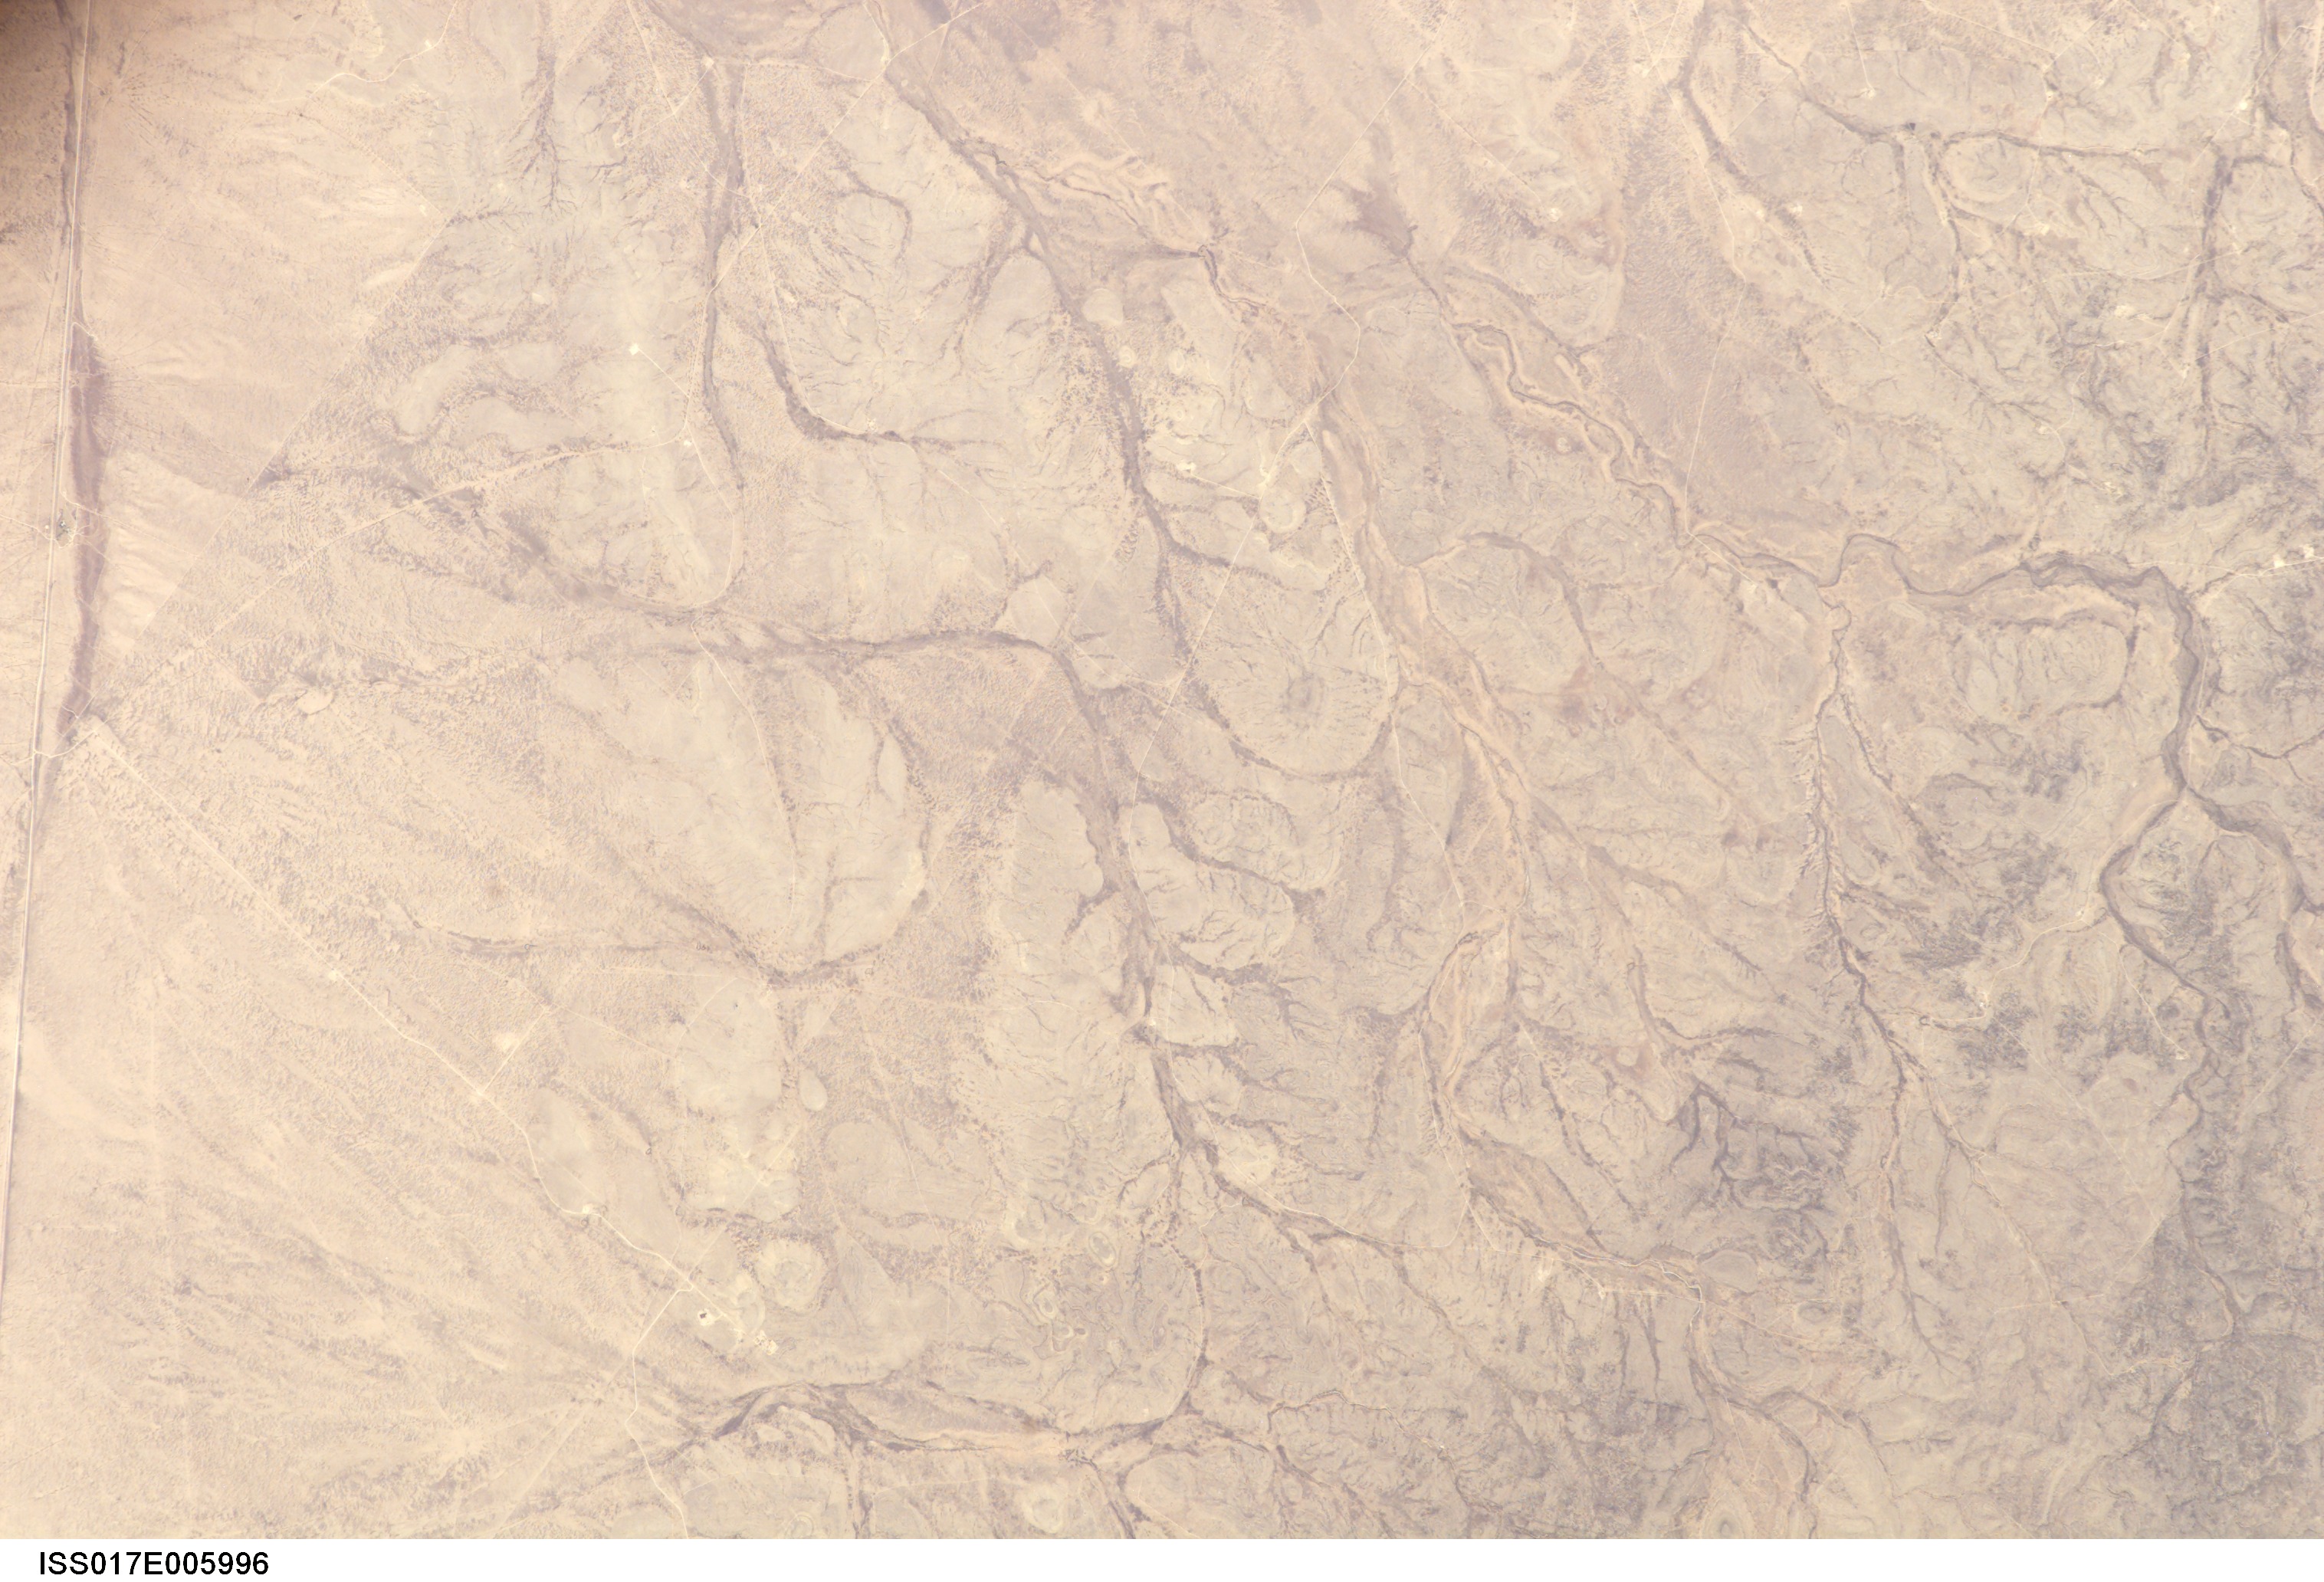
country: USA-TEXAS
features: GLASS MOUNTAINS, ROADS, DESERT
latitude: 30.6
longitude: -103.1
